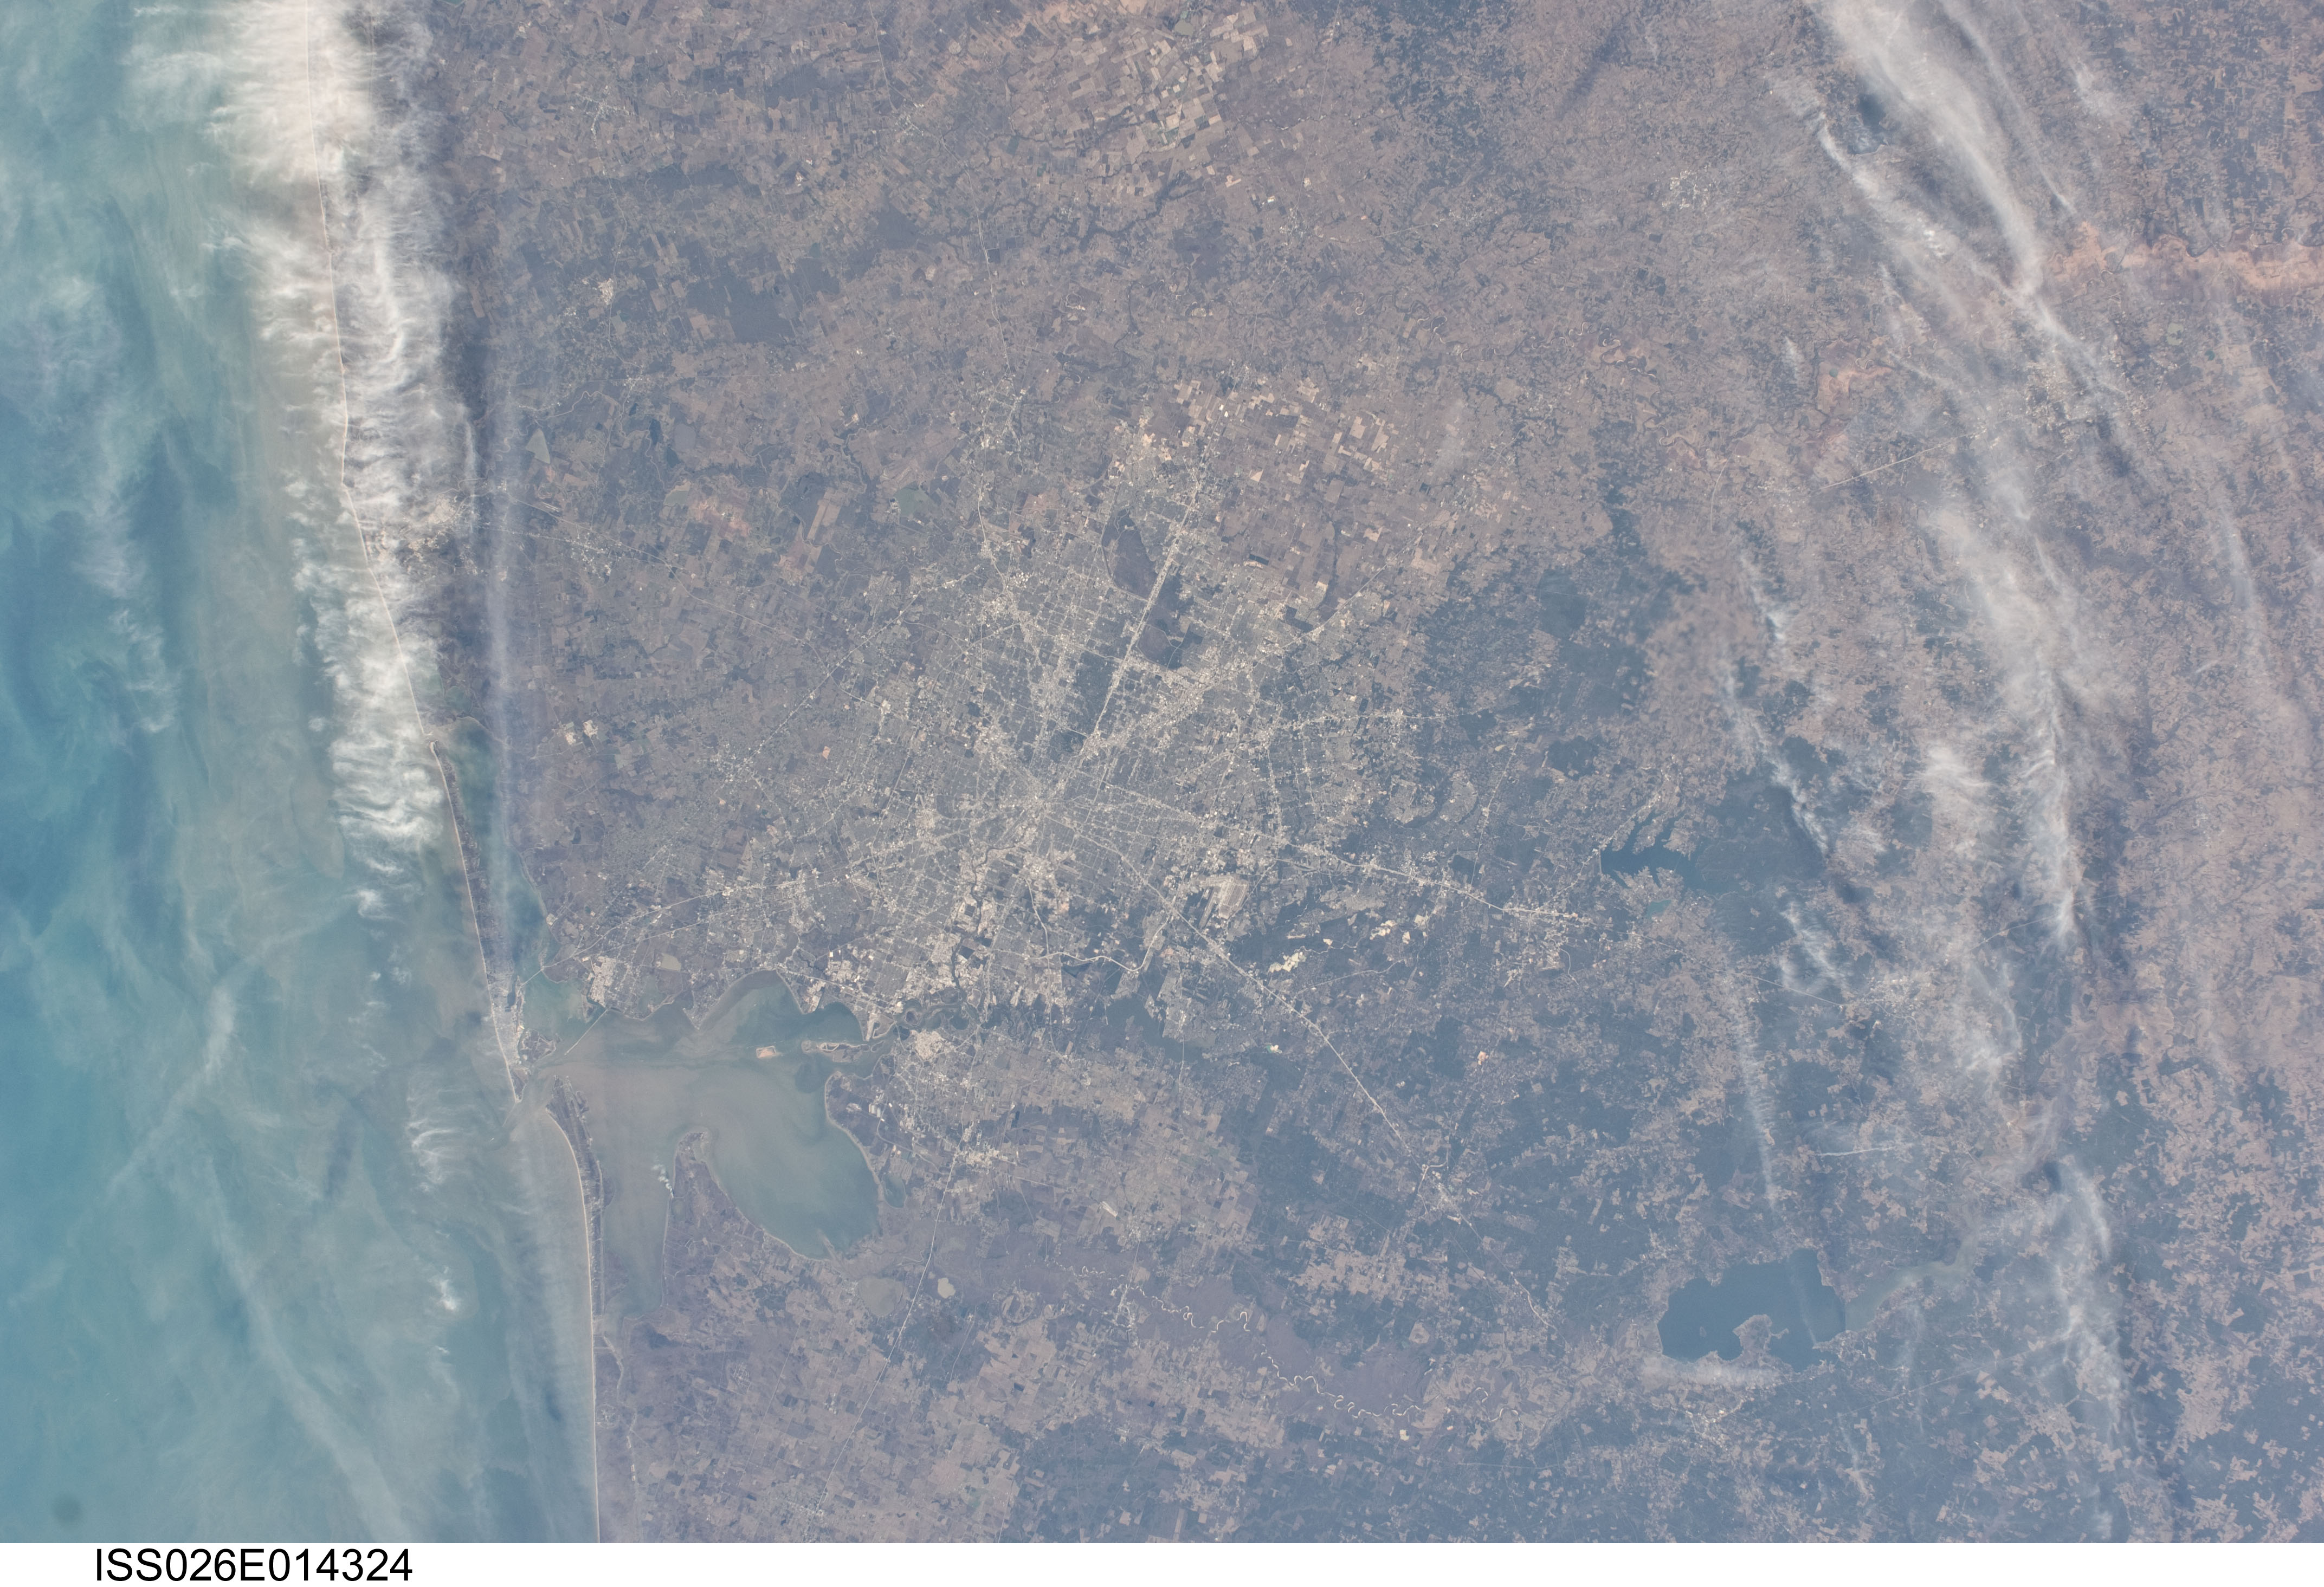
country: USA-TEXAS
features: HOUSTON, GALVESTON, COASTAL CLOUDS
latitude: 30.0
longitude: -95.5
